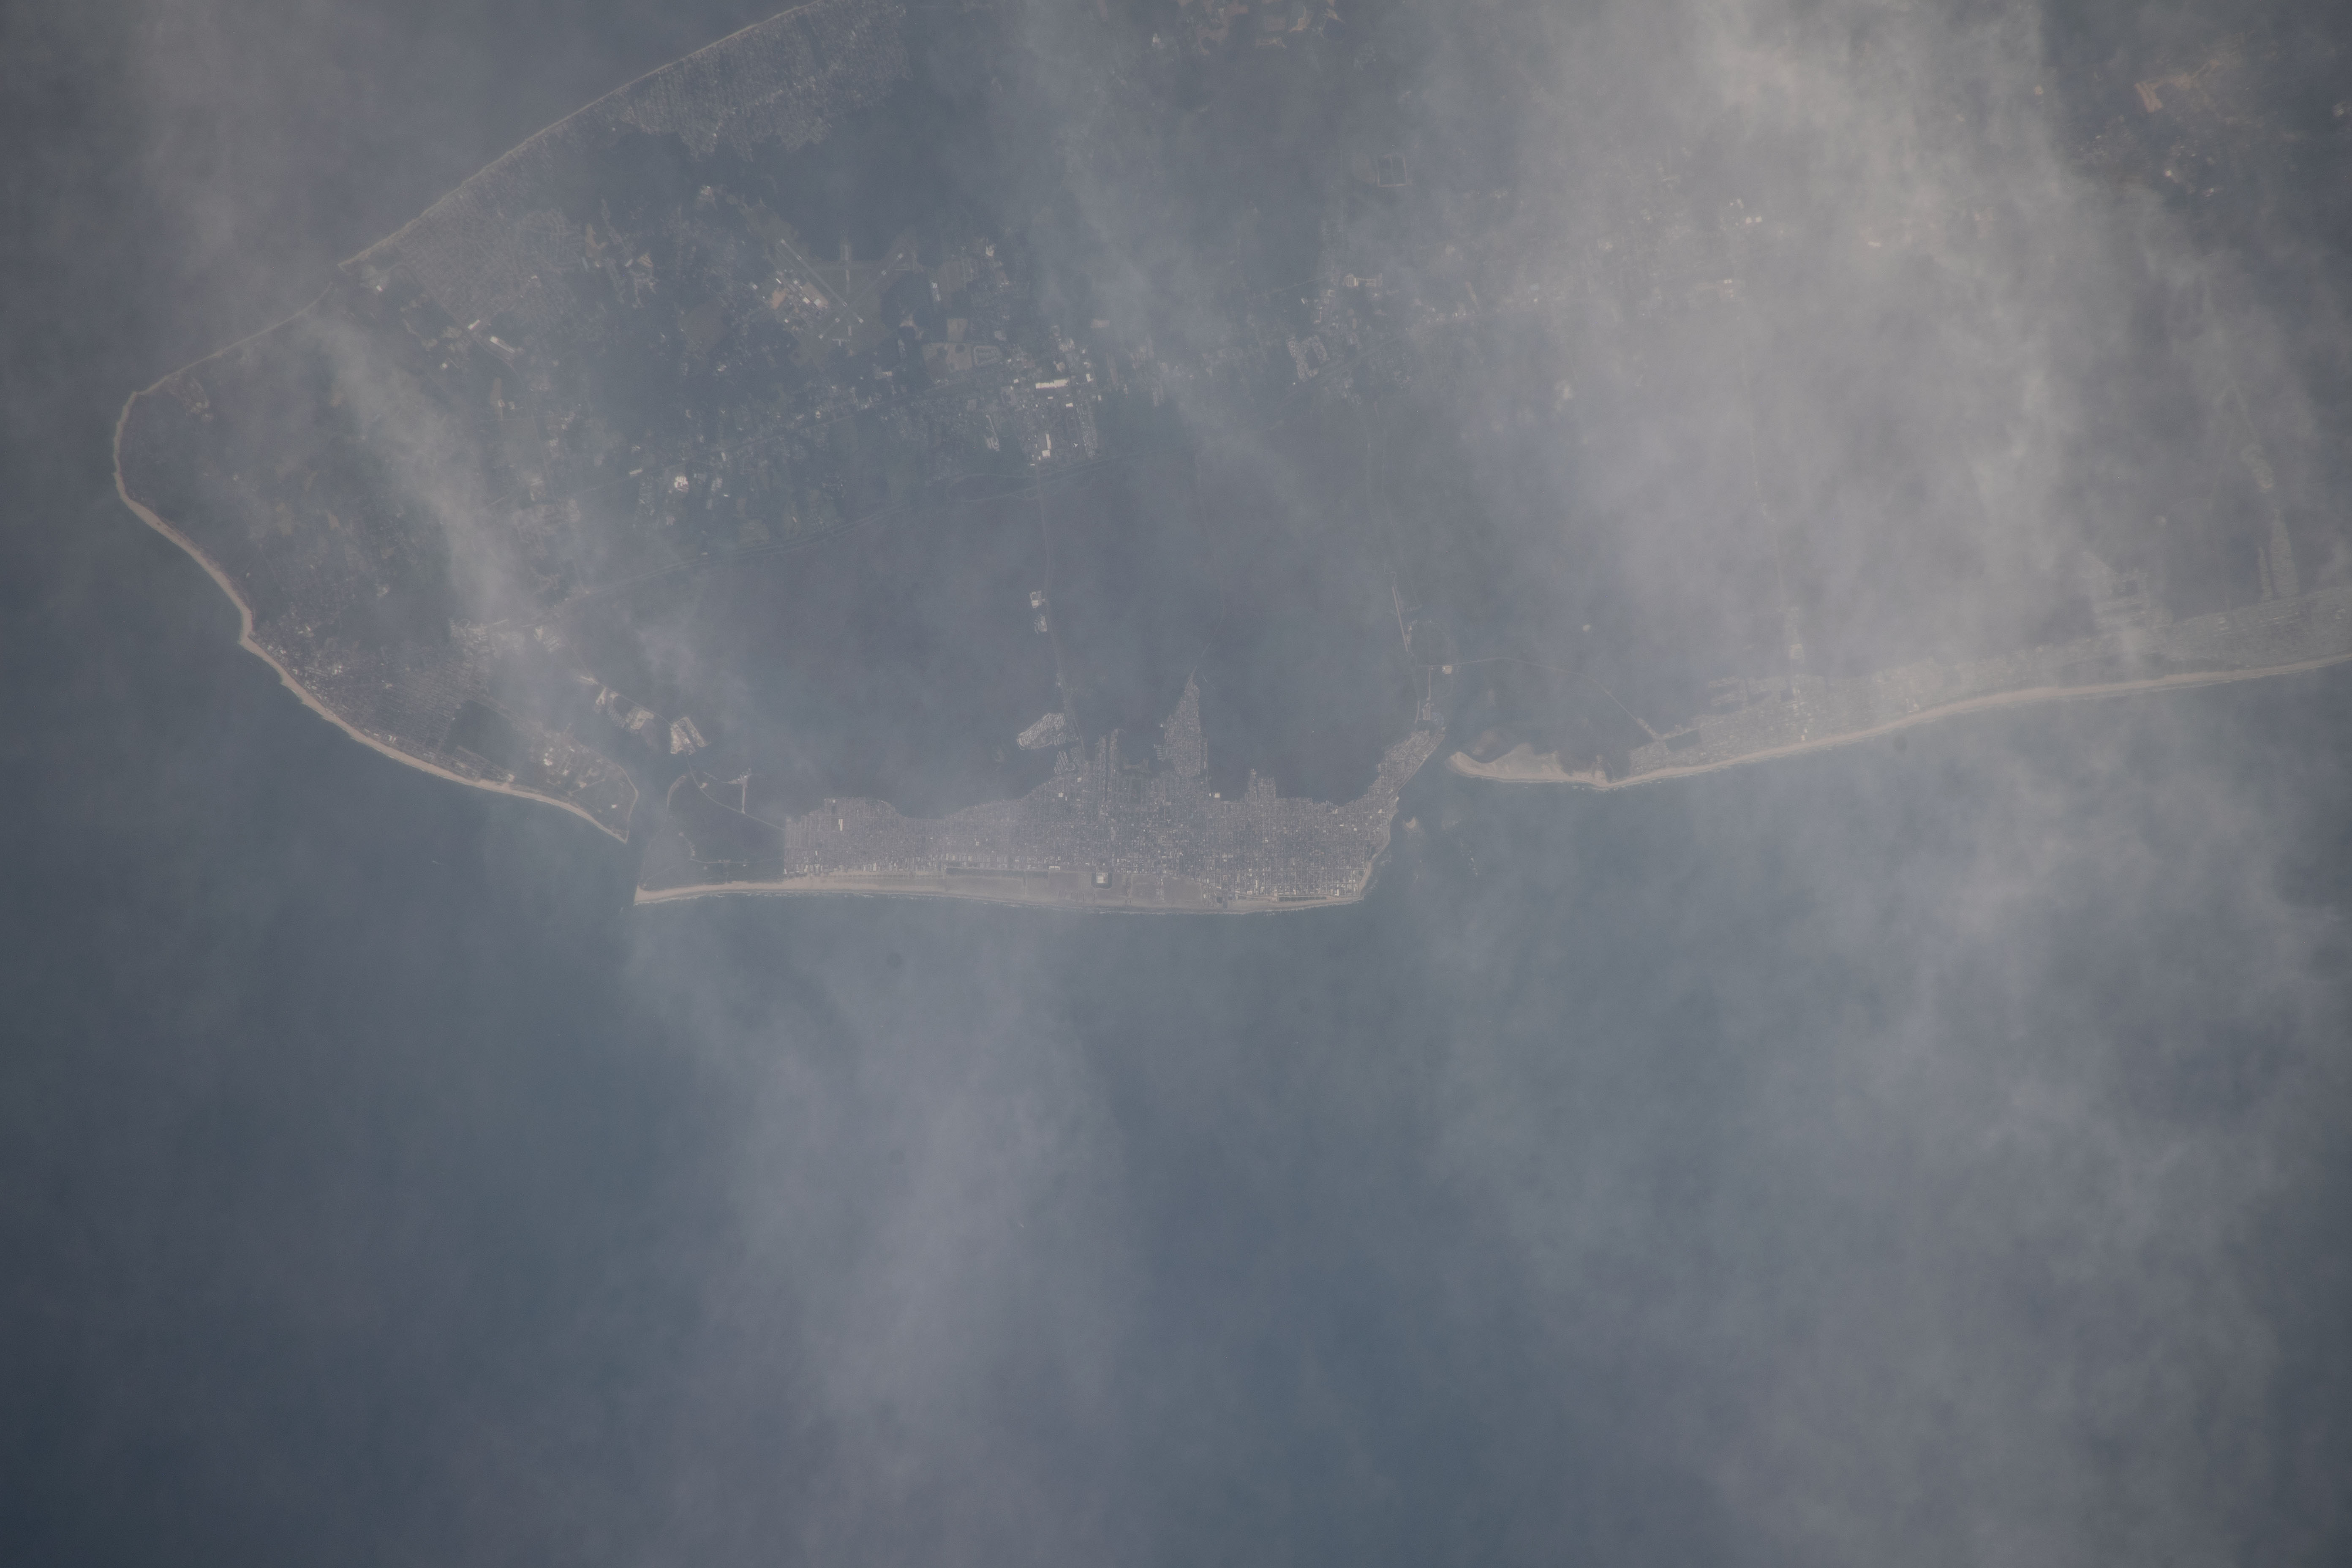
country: USA-NEW JERSEY
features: LOWER TOWNSHIP, WILDWOOD CREST, STONE HARBOR, CAPE MAY POINT
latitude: 39.0
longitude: -74.8
